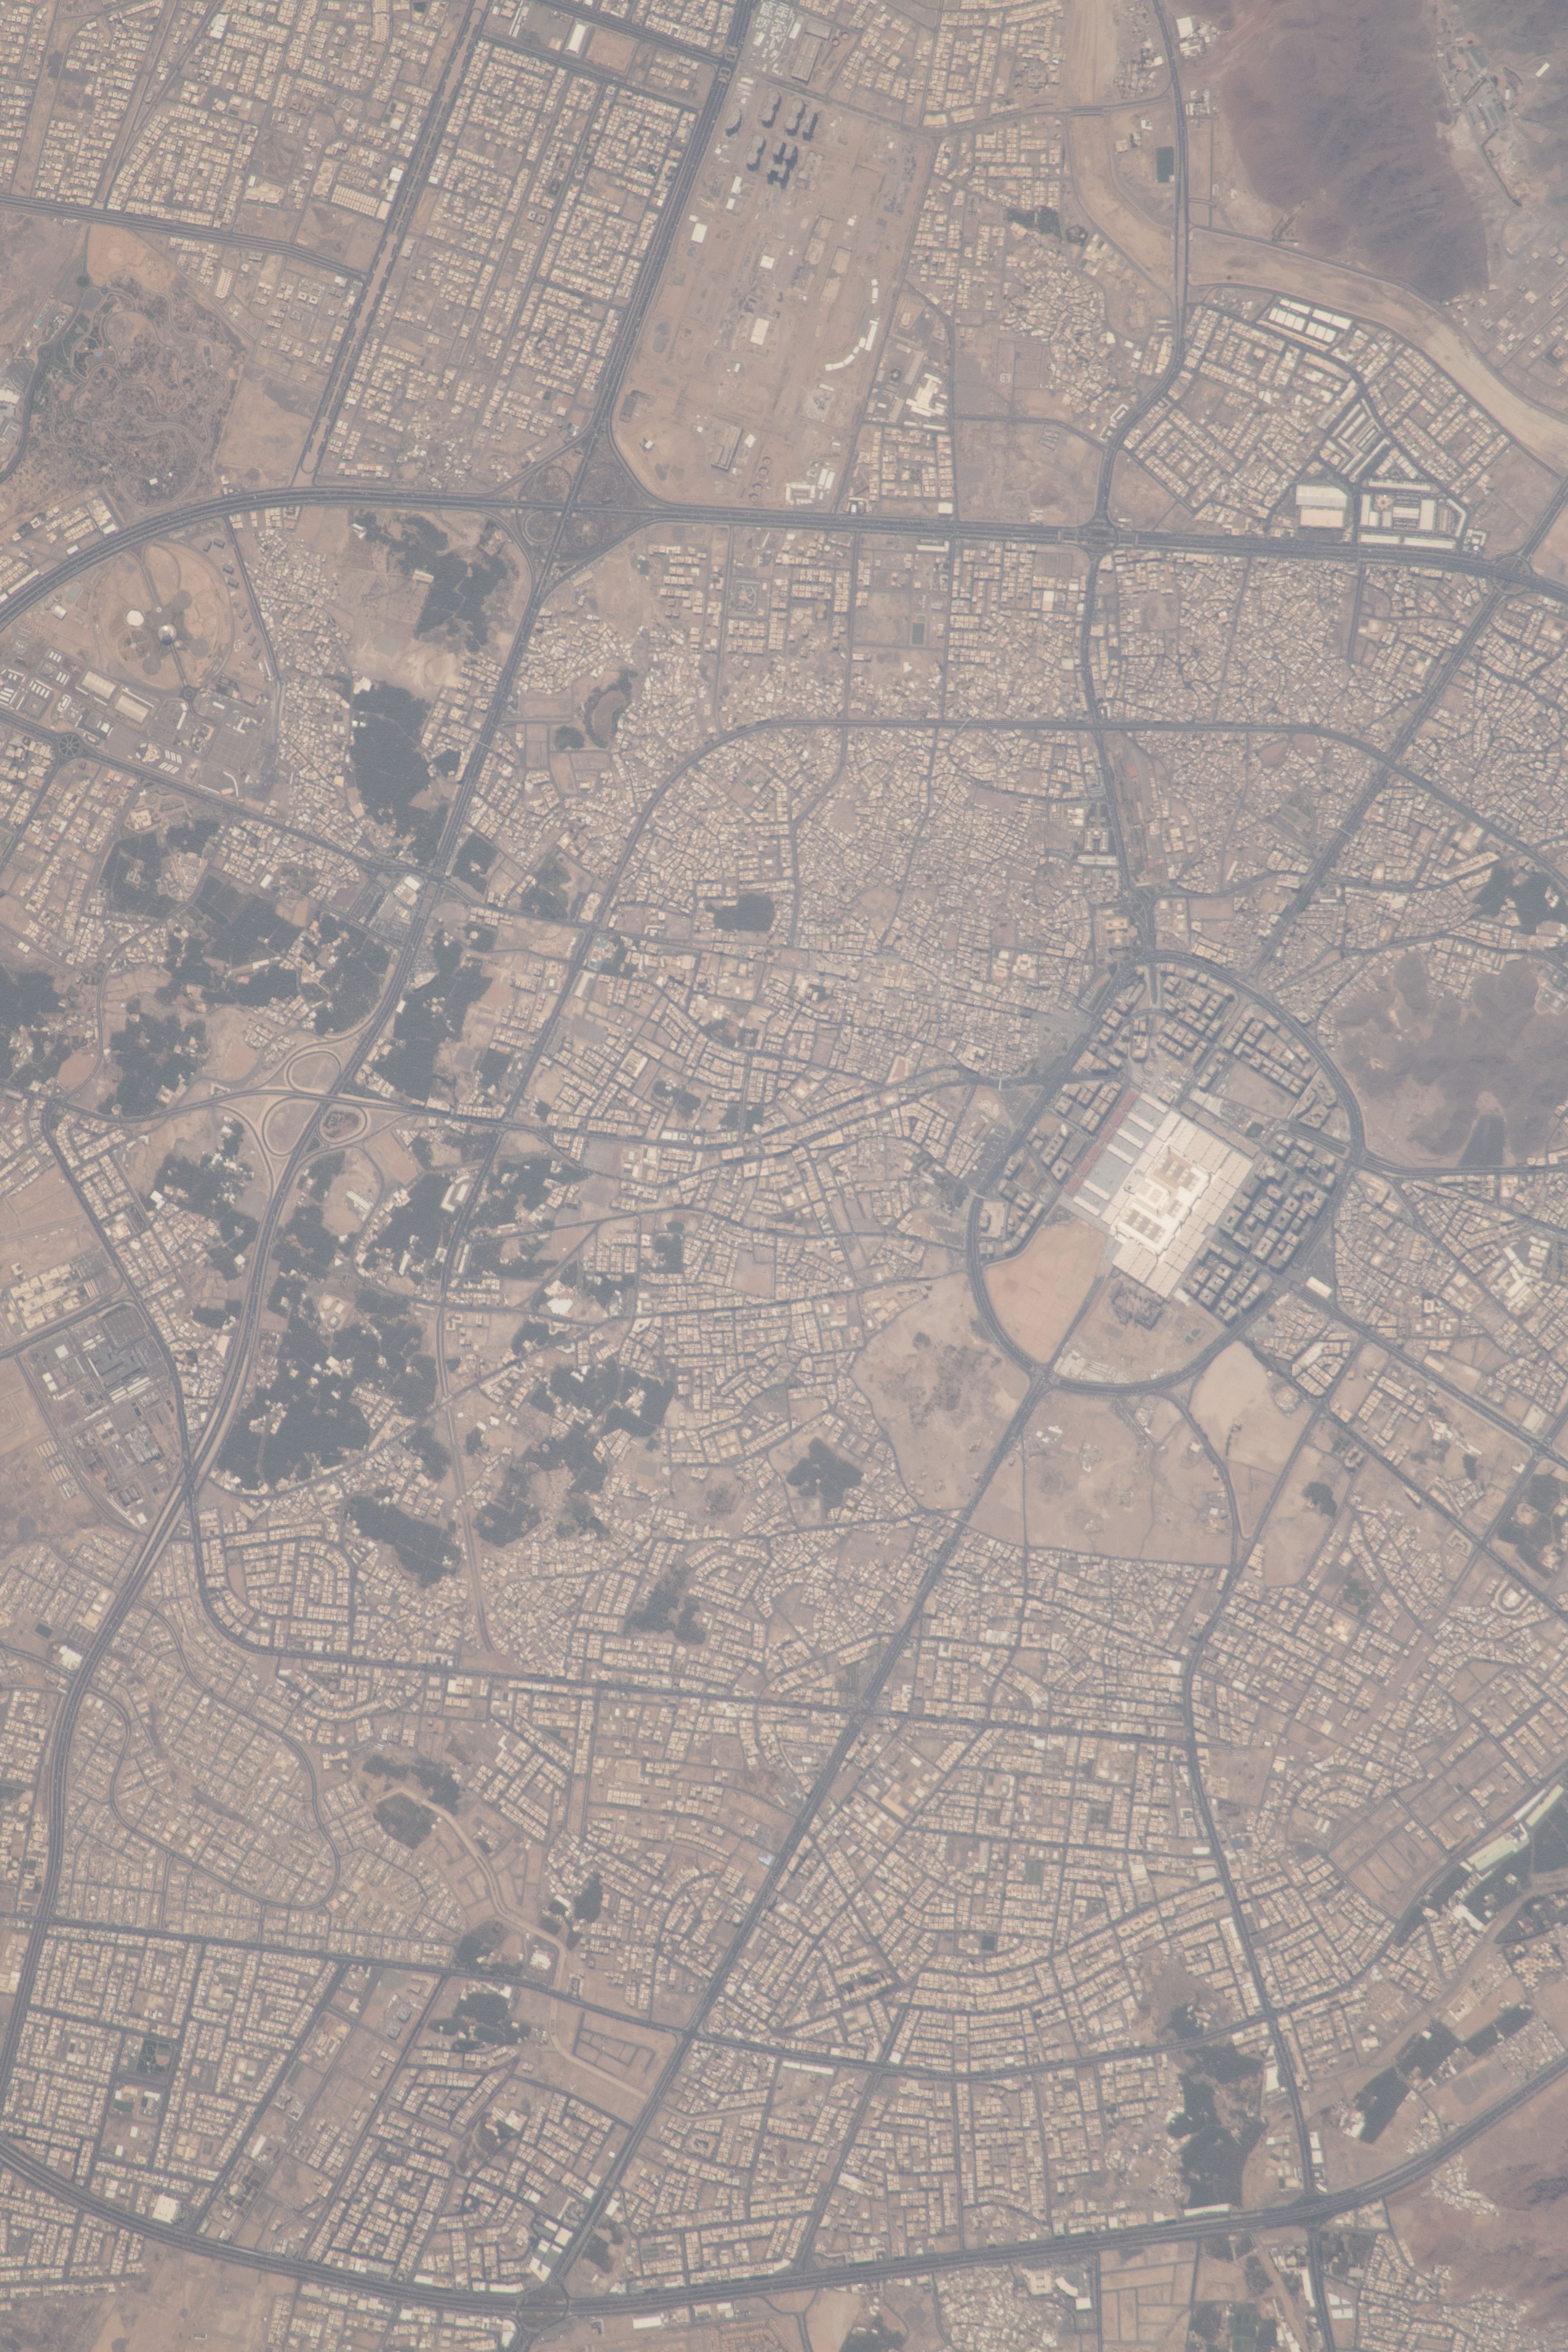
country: SAUDI ARABIA
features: TAIBAH UNIVERSITY, PRINCE MOHAMMED BIN ABDULAZIZ INTERNATIONAL AIRPORT
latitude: 24.5
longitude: 39.6
